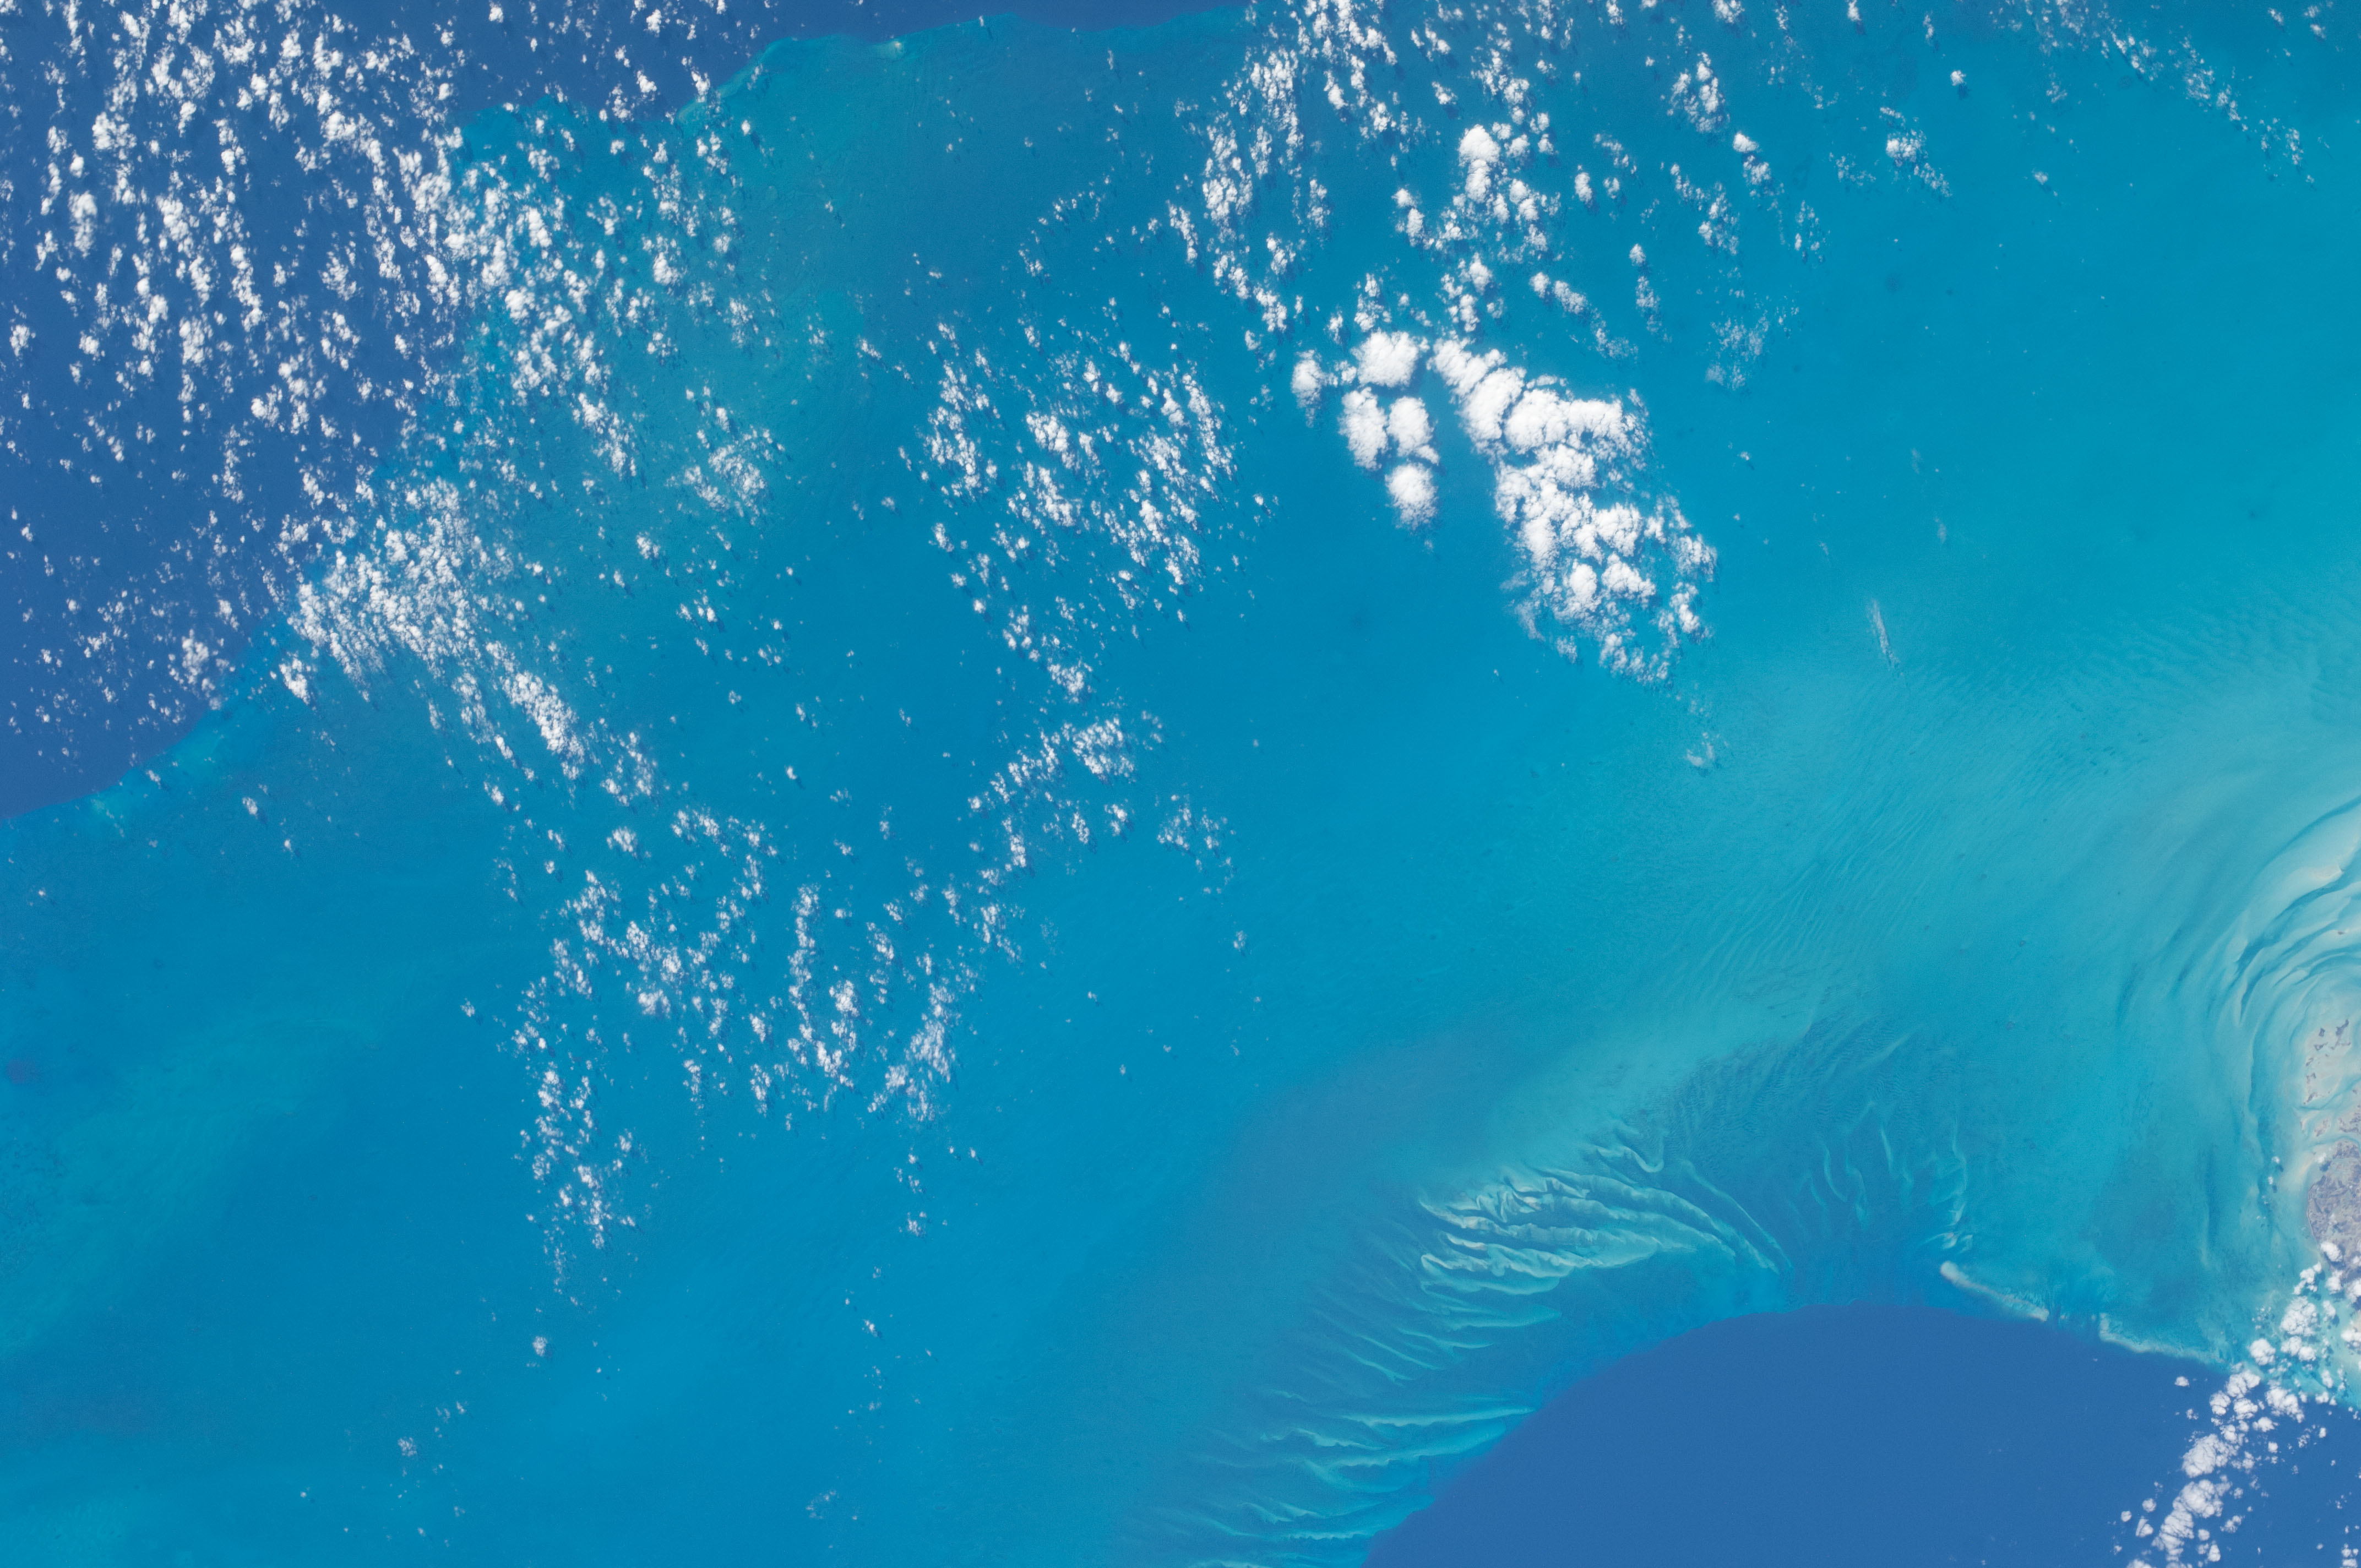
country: BAHAMAS
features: S. ANDROS I., GREAT BAHAMA BANK, TONGUE OF THE OCEAN
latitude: 23.0
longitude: -77.0
